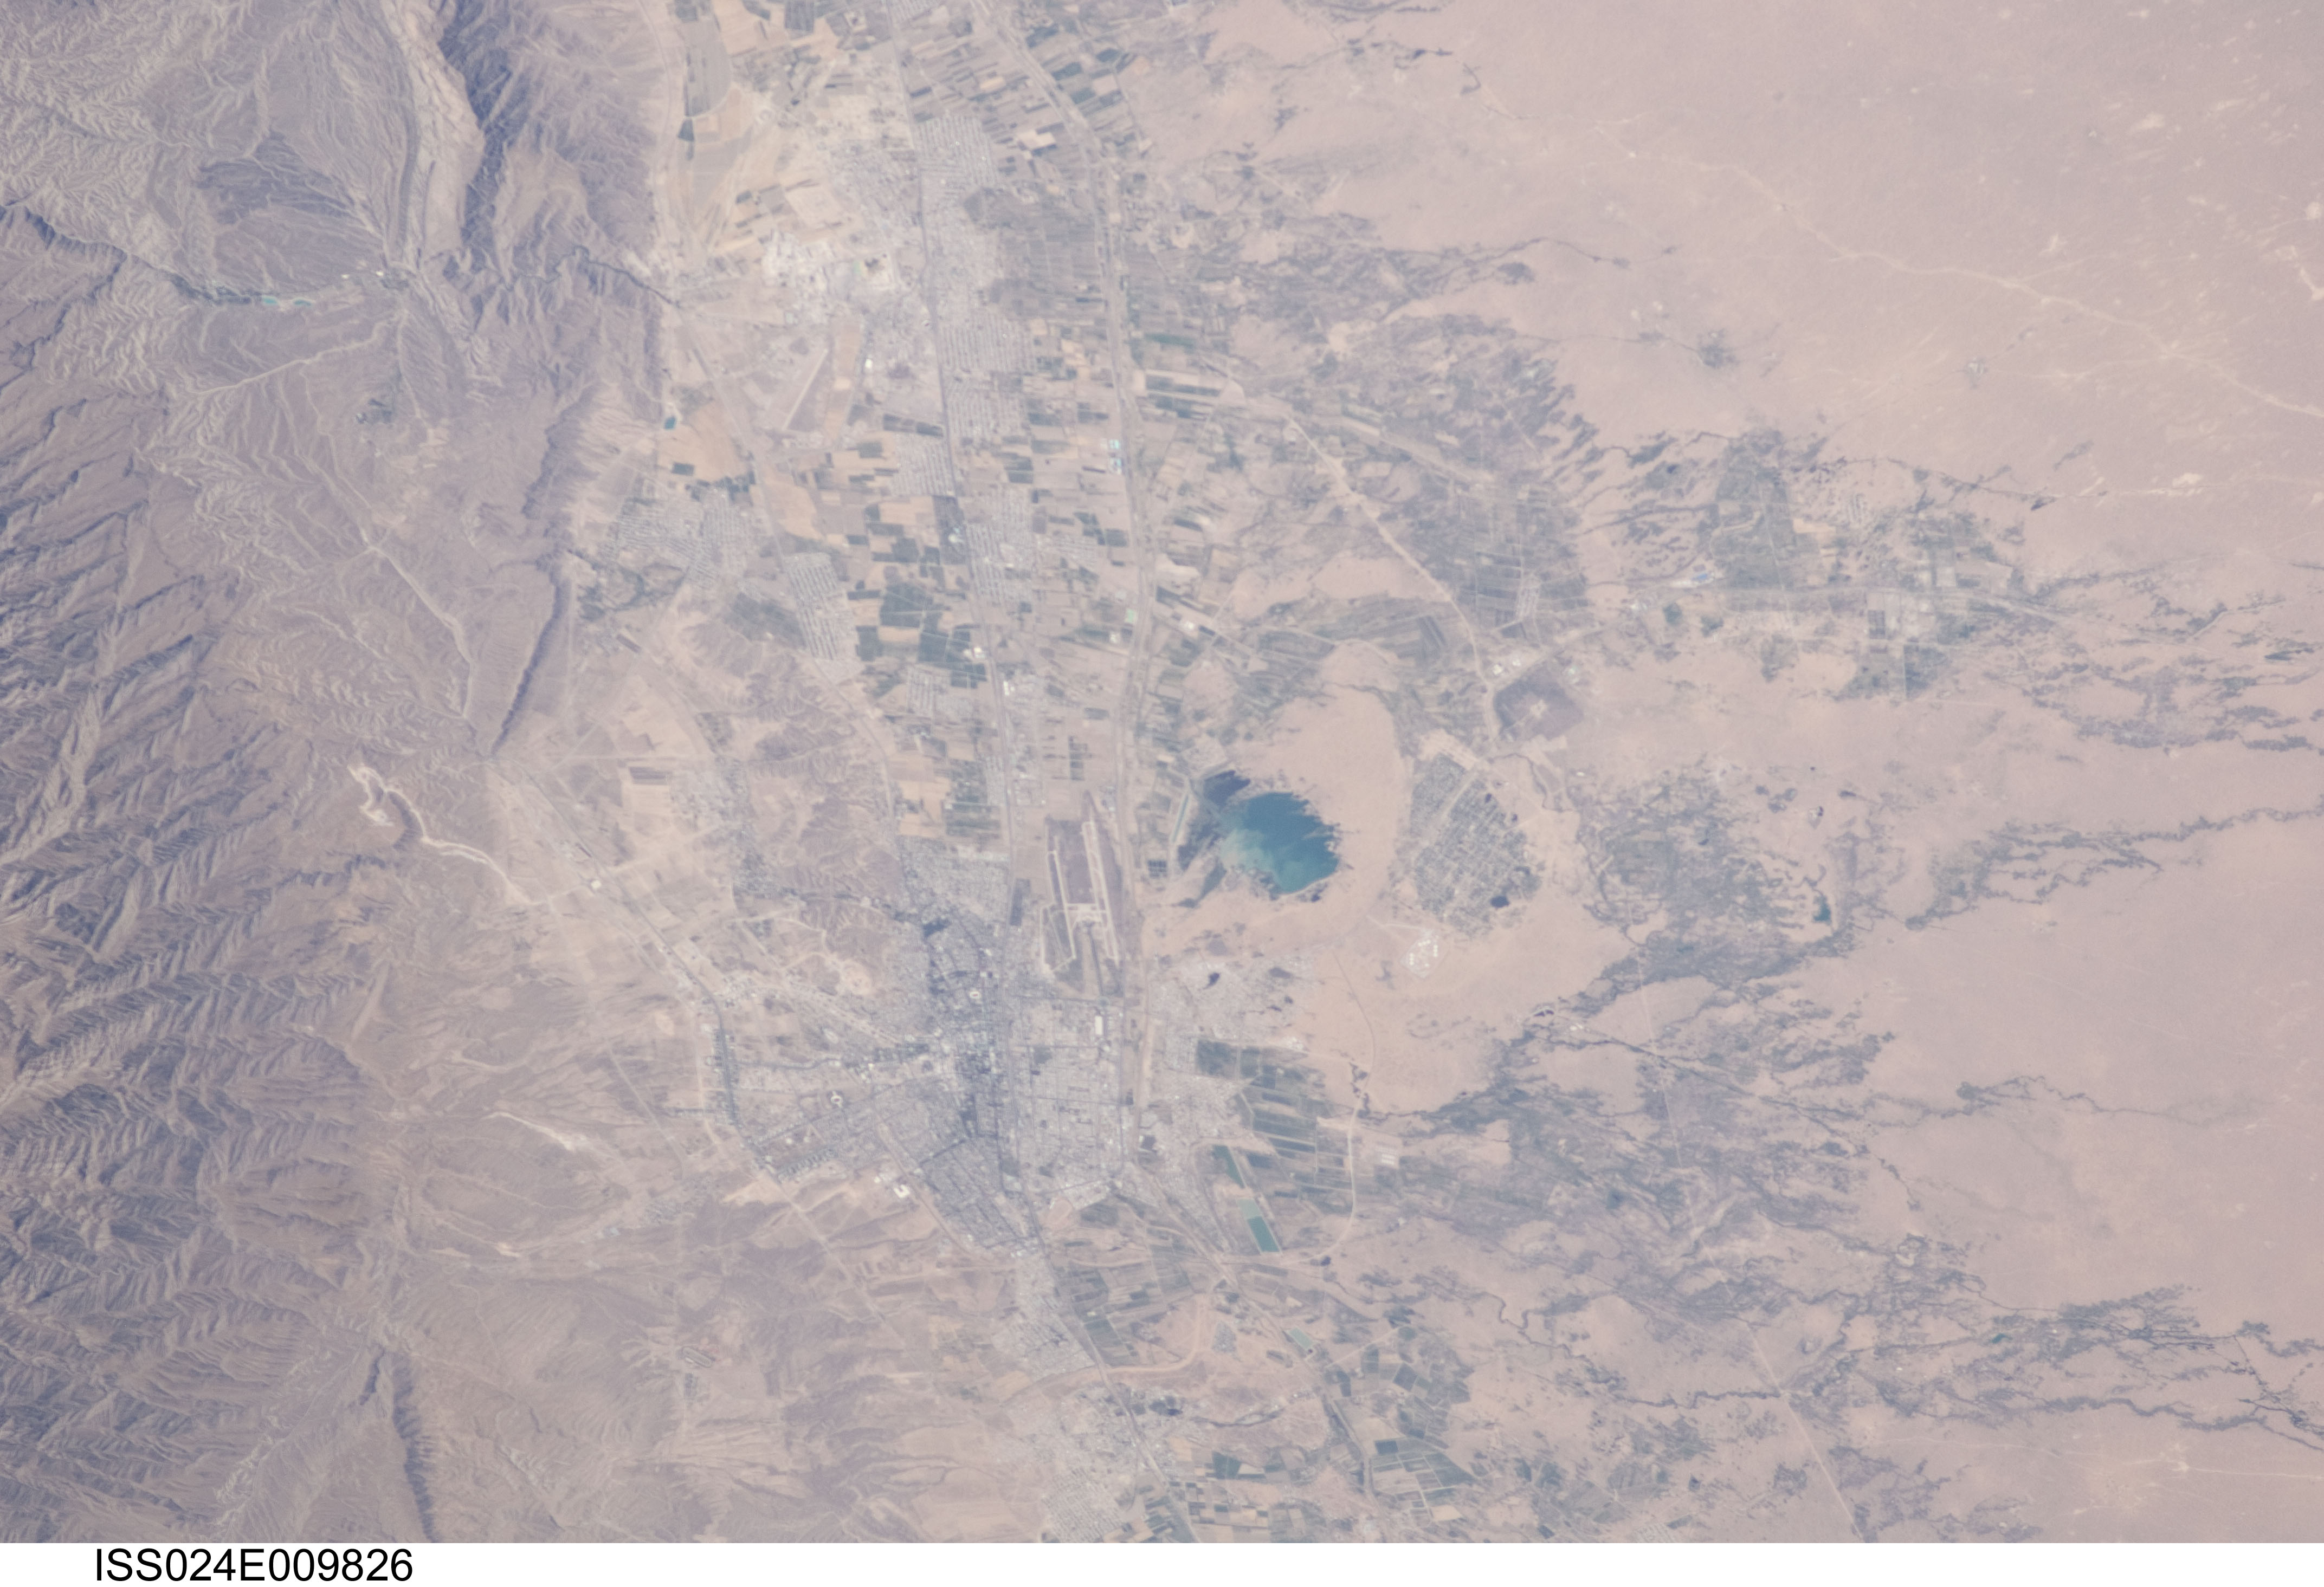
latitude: 38.0
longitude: 58.4
